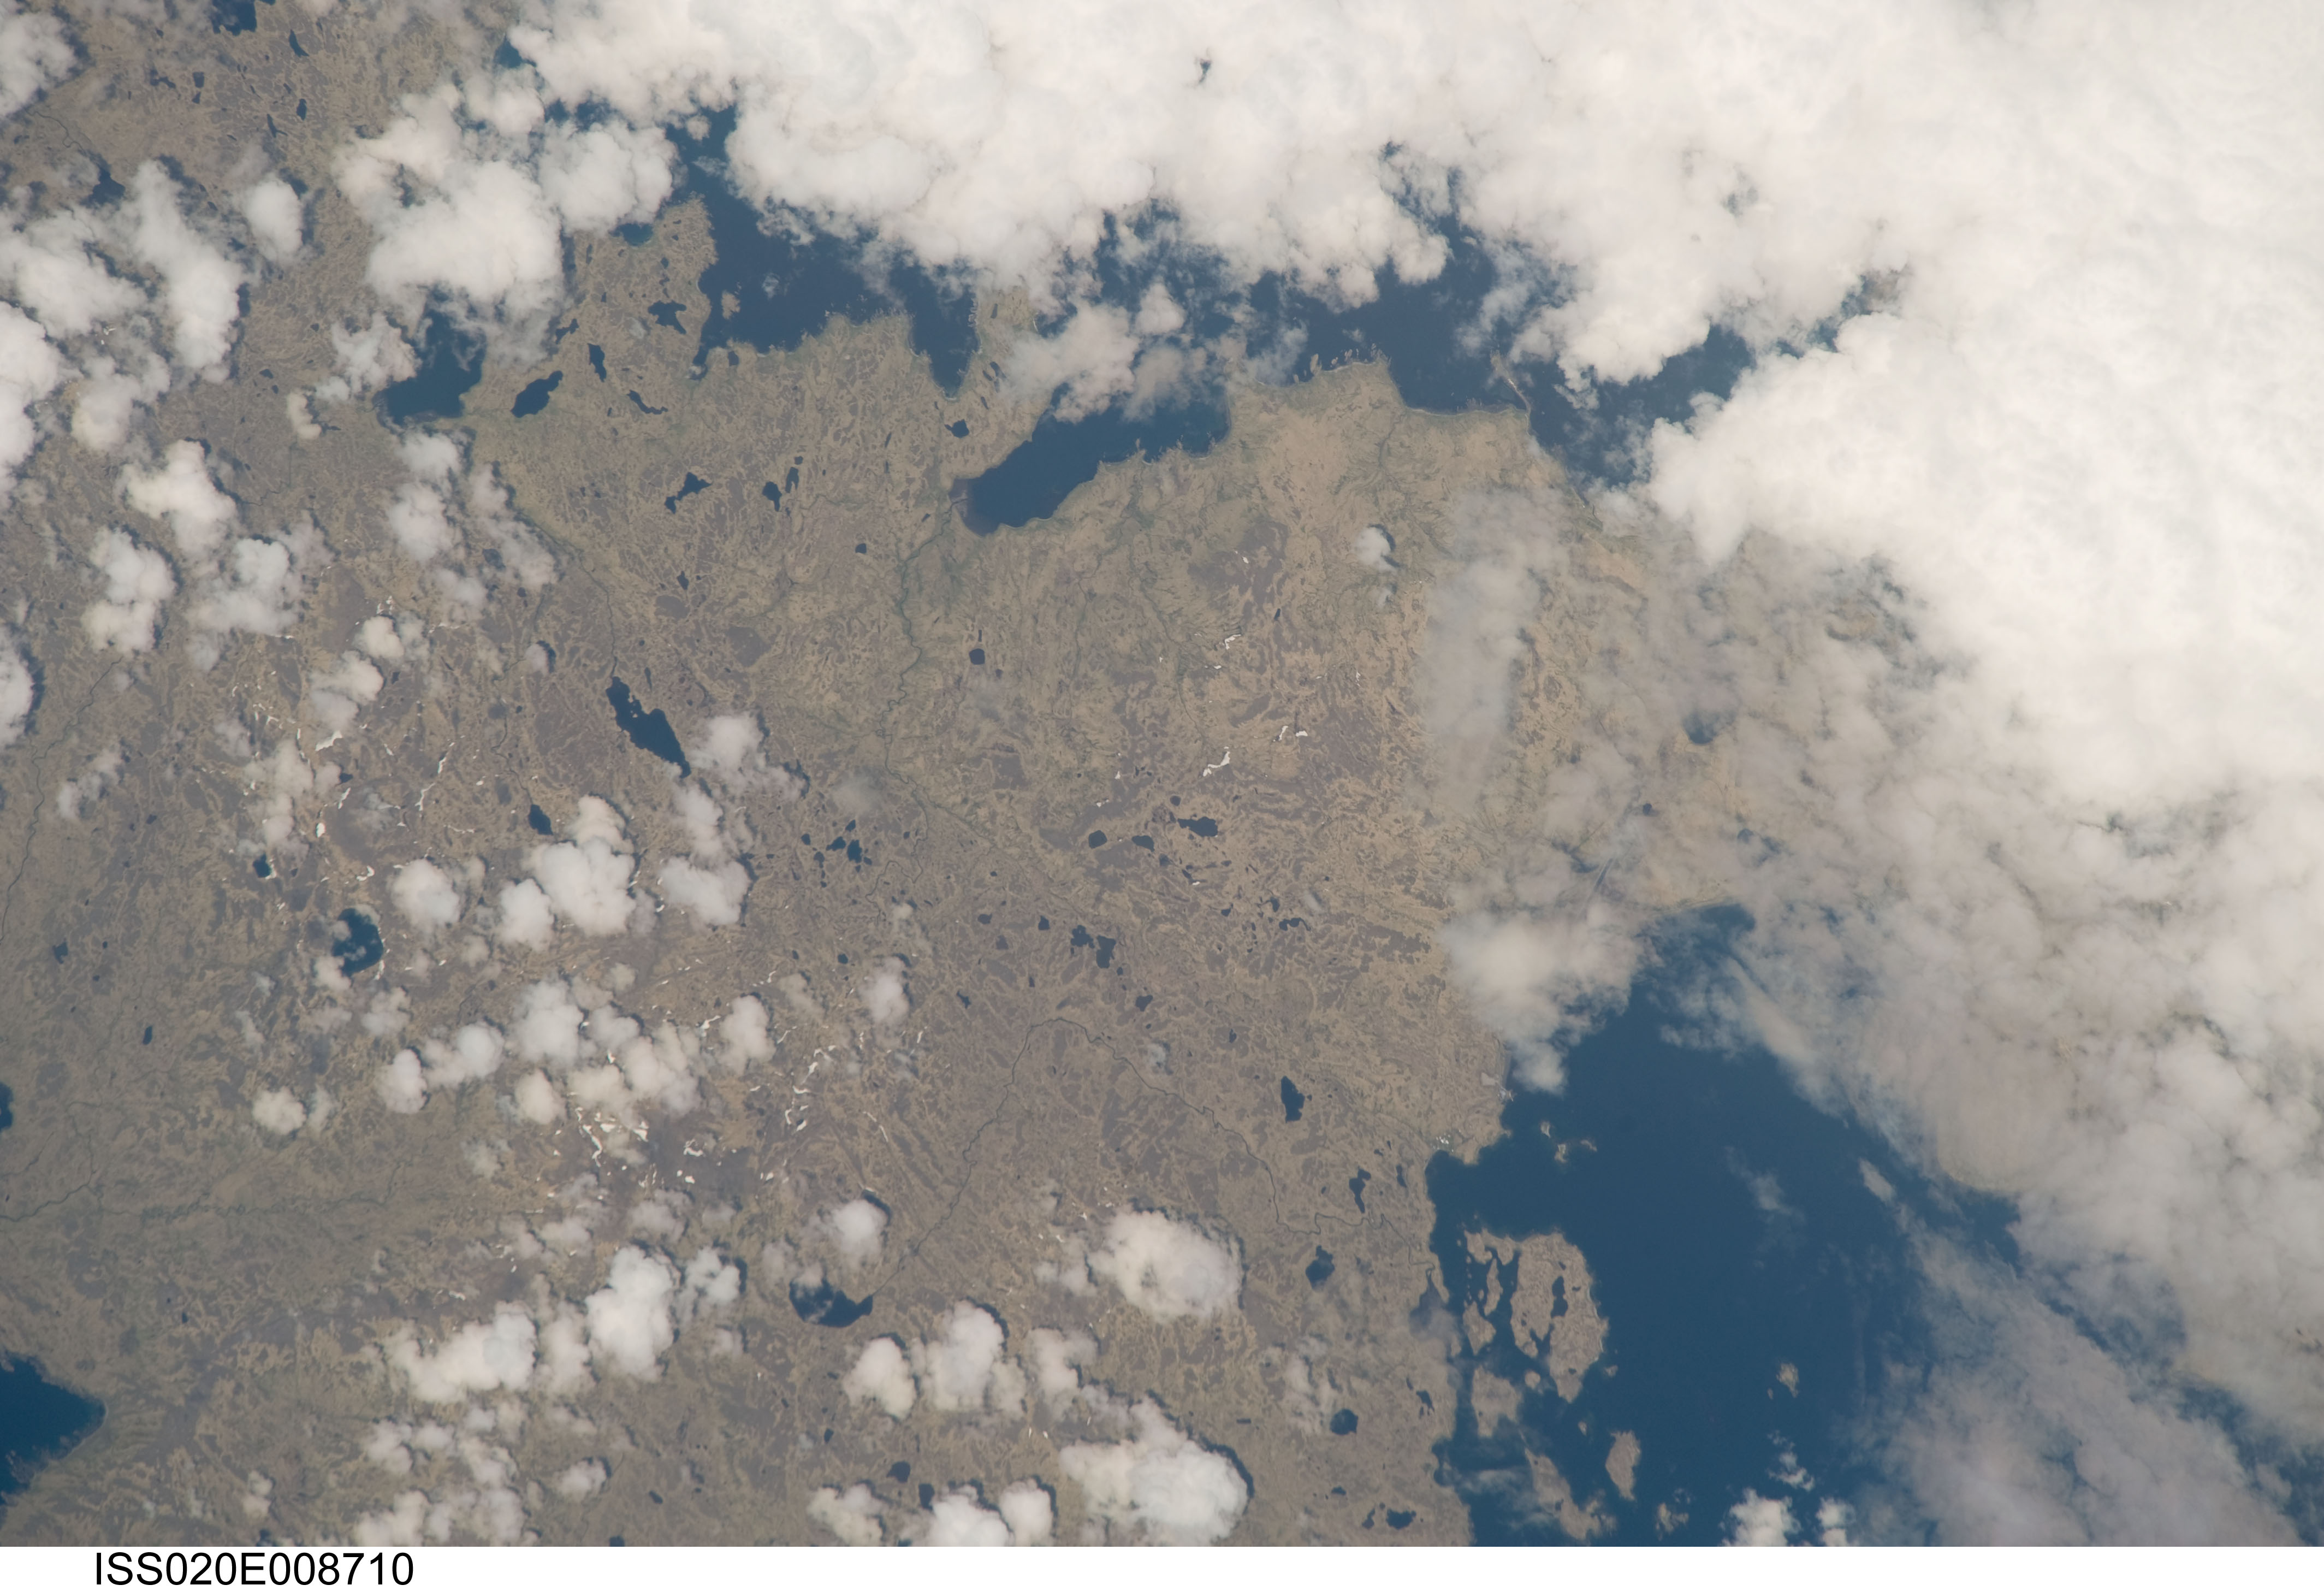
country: USA-ALASKA
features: ATKA ISLAND, NAZAN BAY, COAST, INLETS
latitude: 52.2
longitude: -174.3
